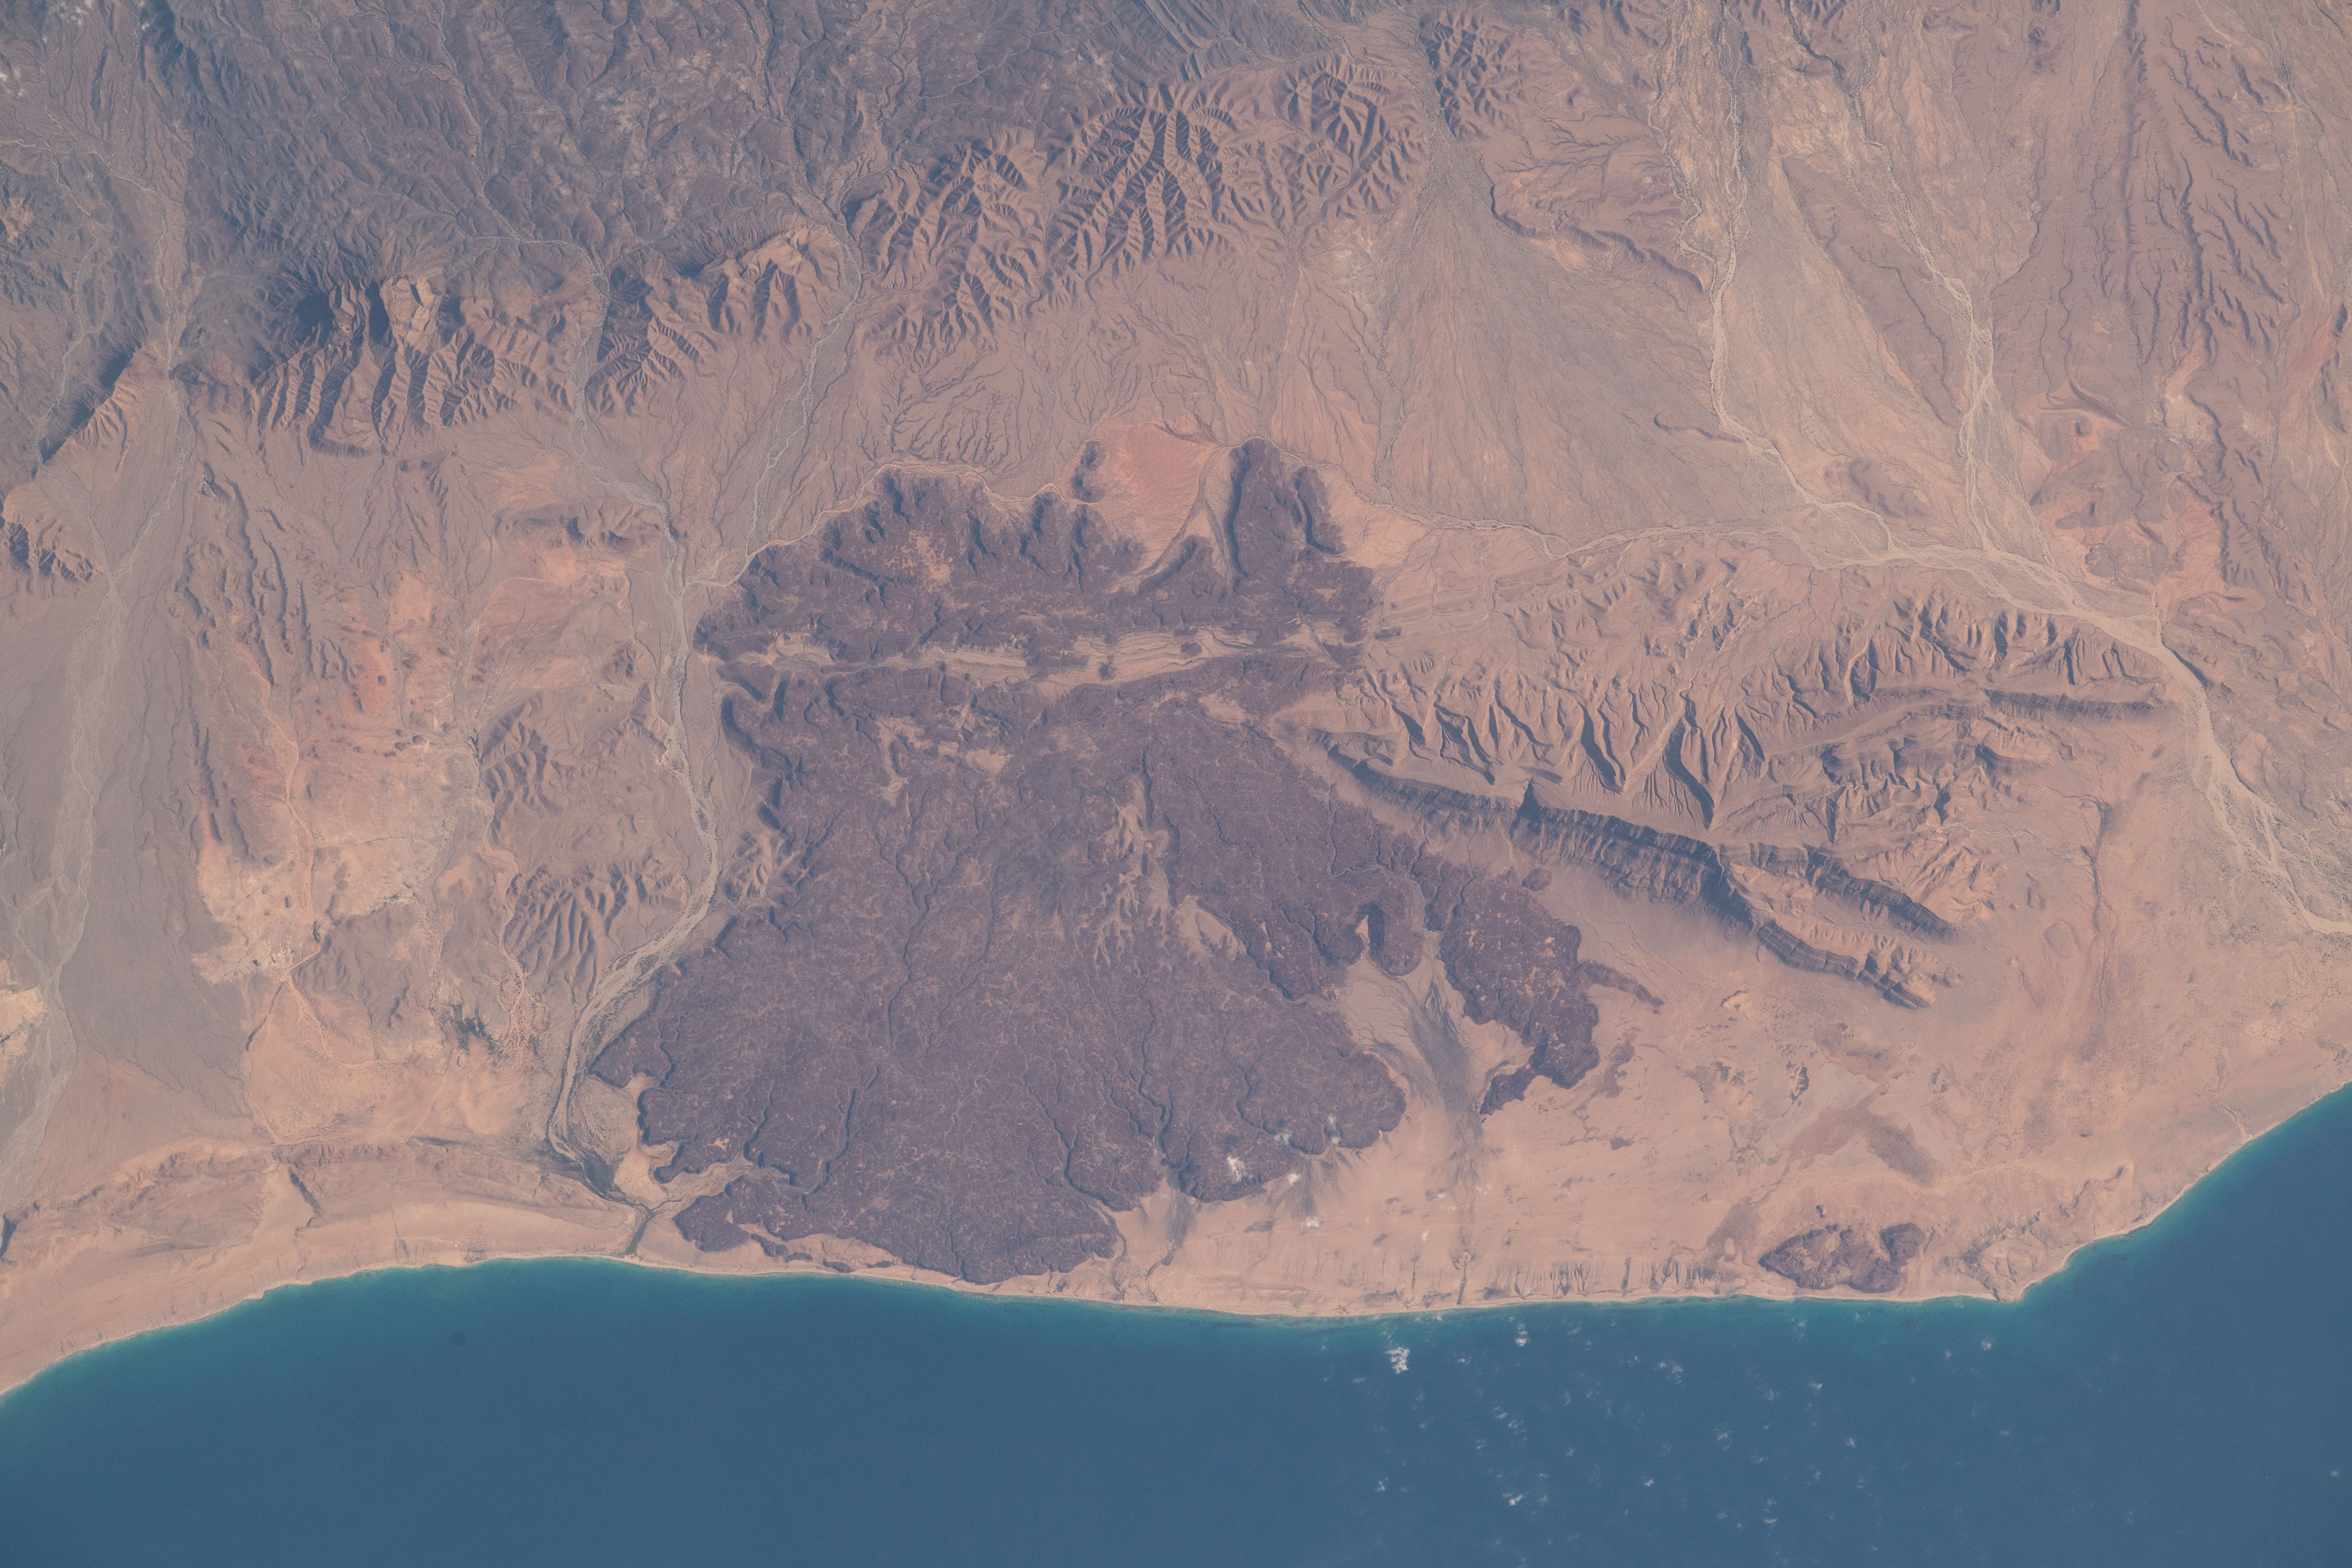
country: SOMALIA
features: EL AYO,GULF OF ADEN
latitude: 11.2
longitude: 48.8
